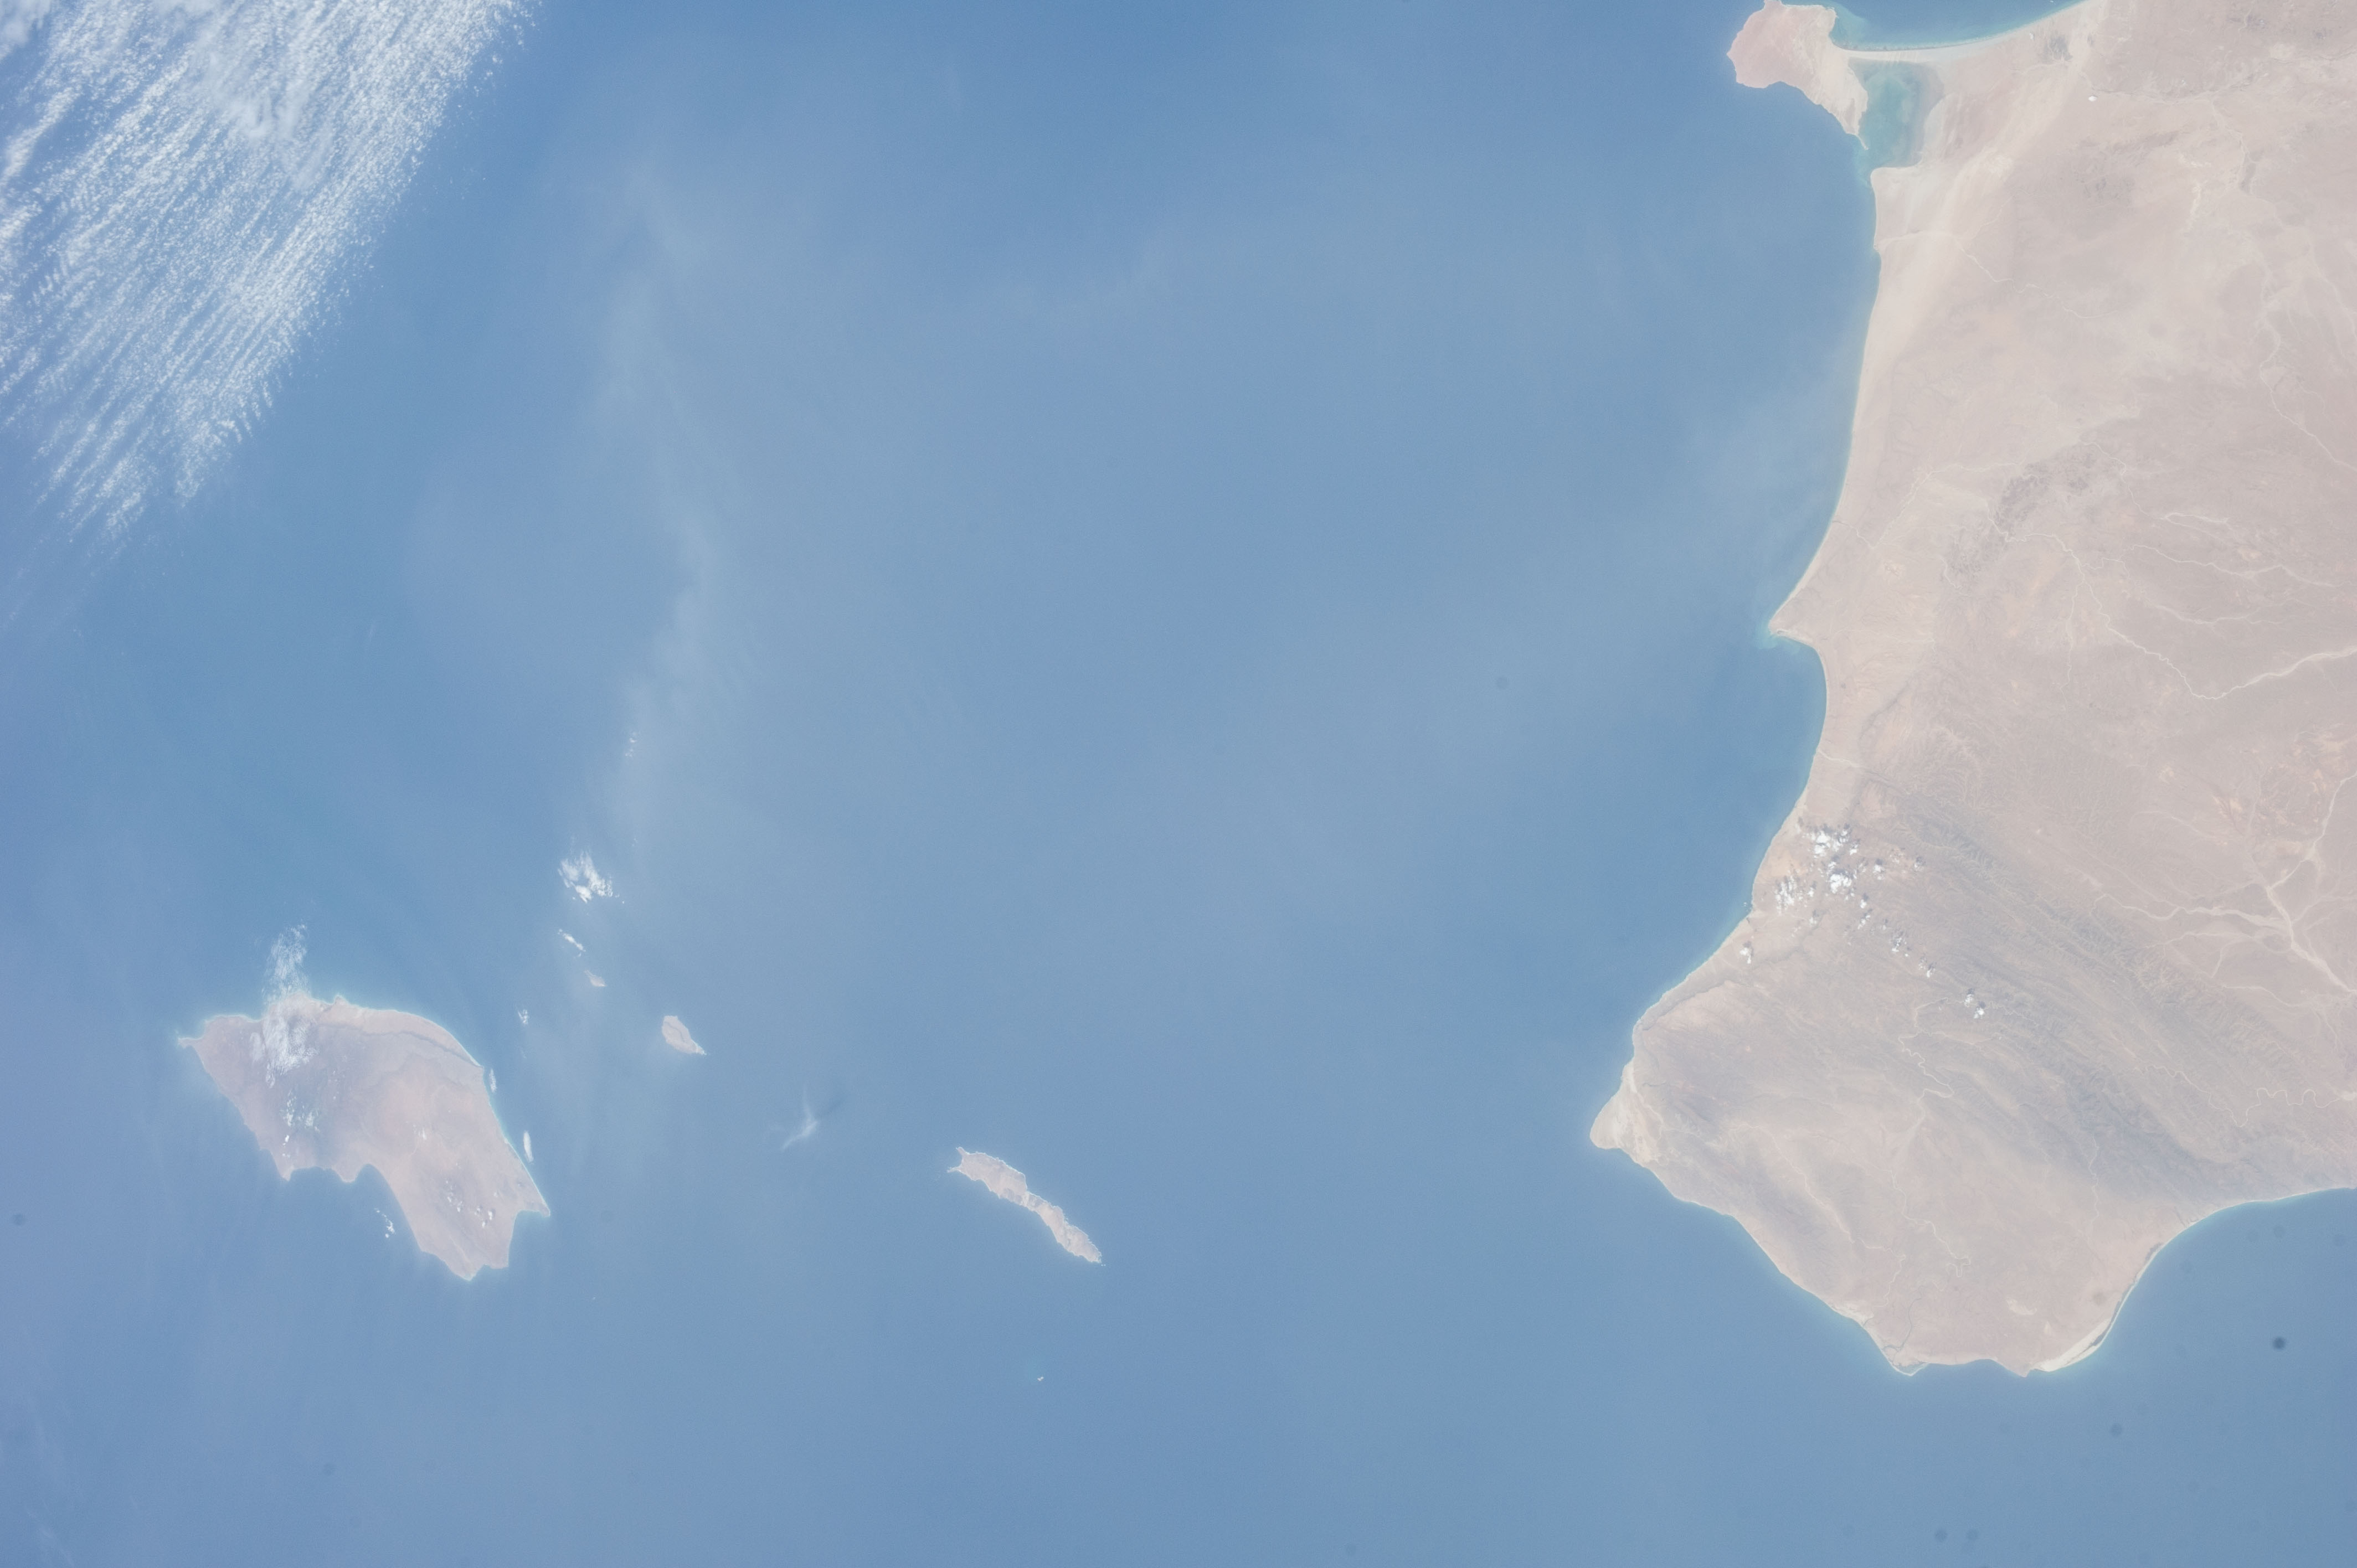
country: SOMALIA
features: BEELI WACATAY, BOSASO, MOUNTAIN, DESERT, GULF OF ADEN, SOCOTRA ISLAND
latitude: 11.6
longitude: 52.1
